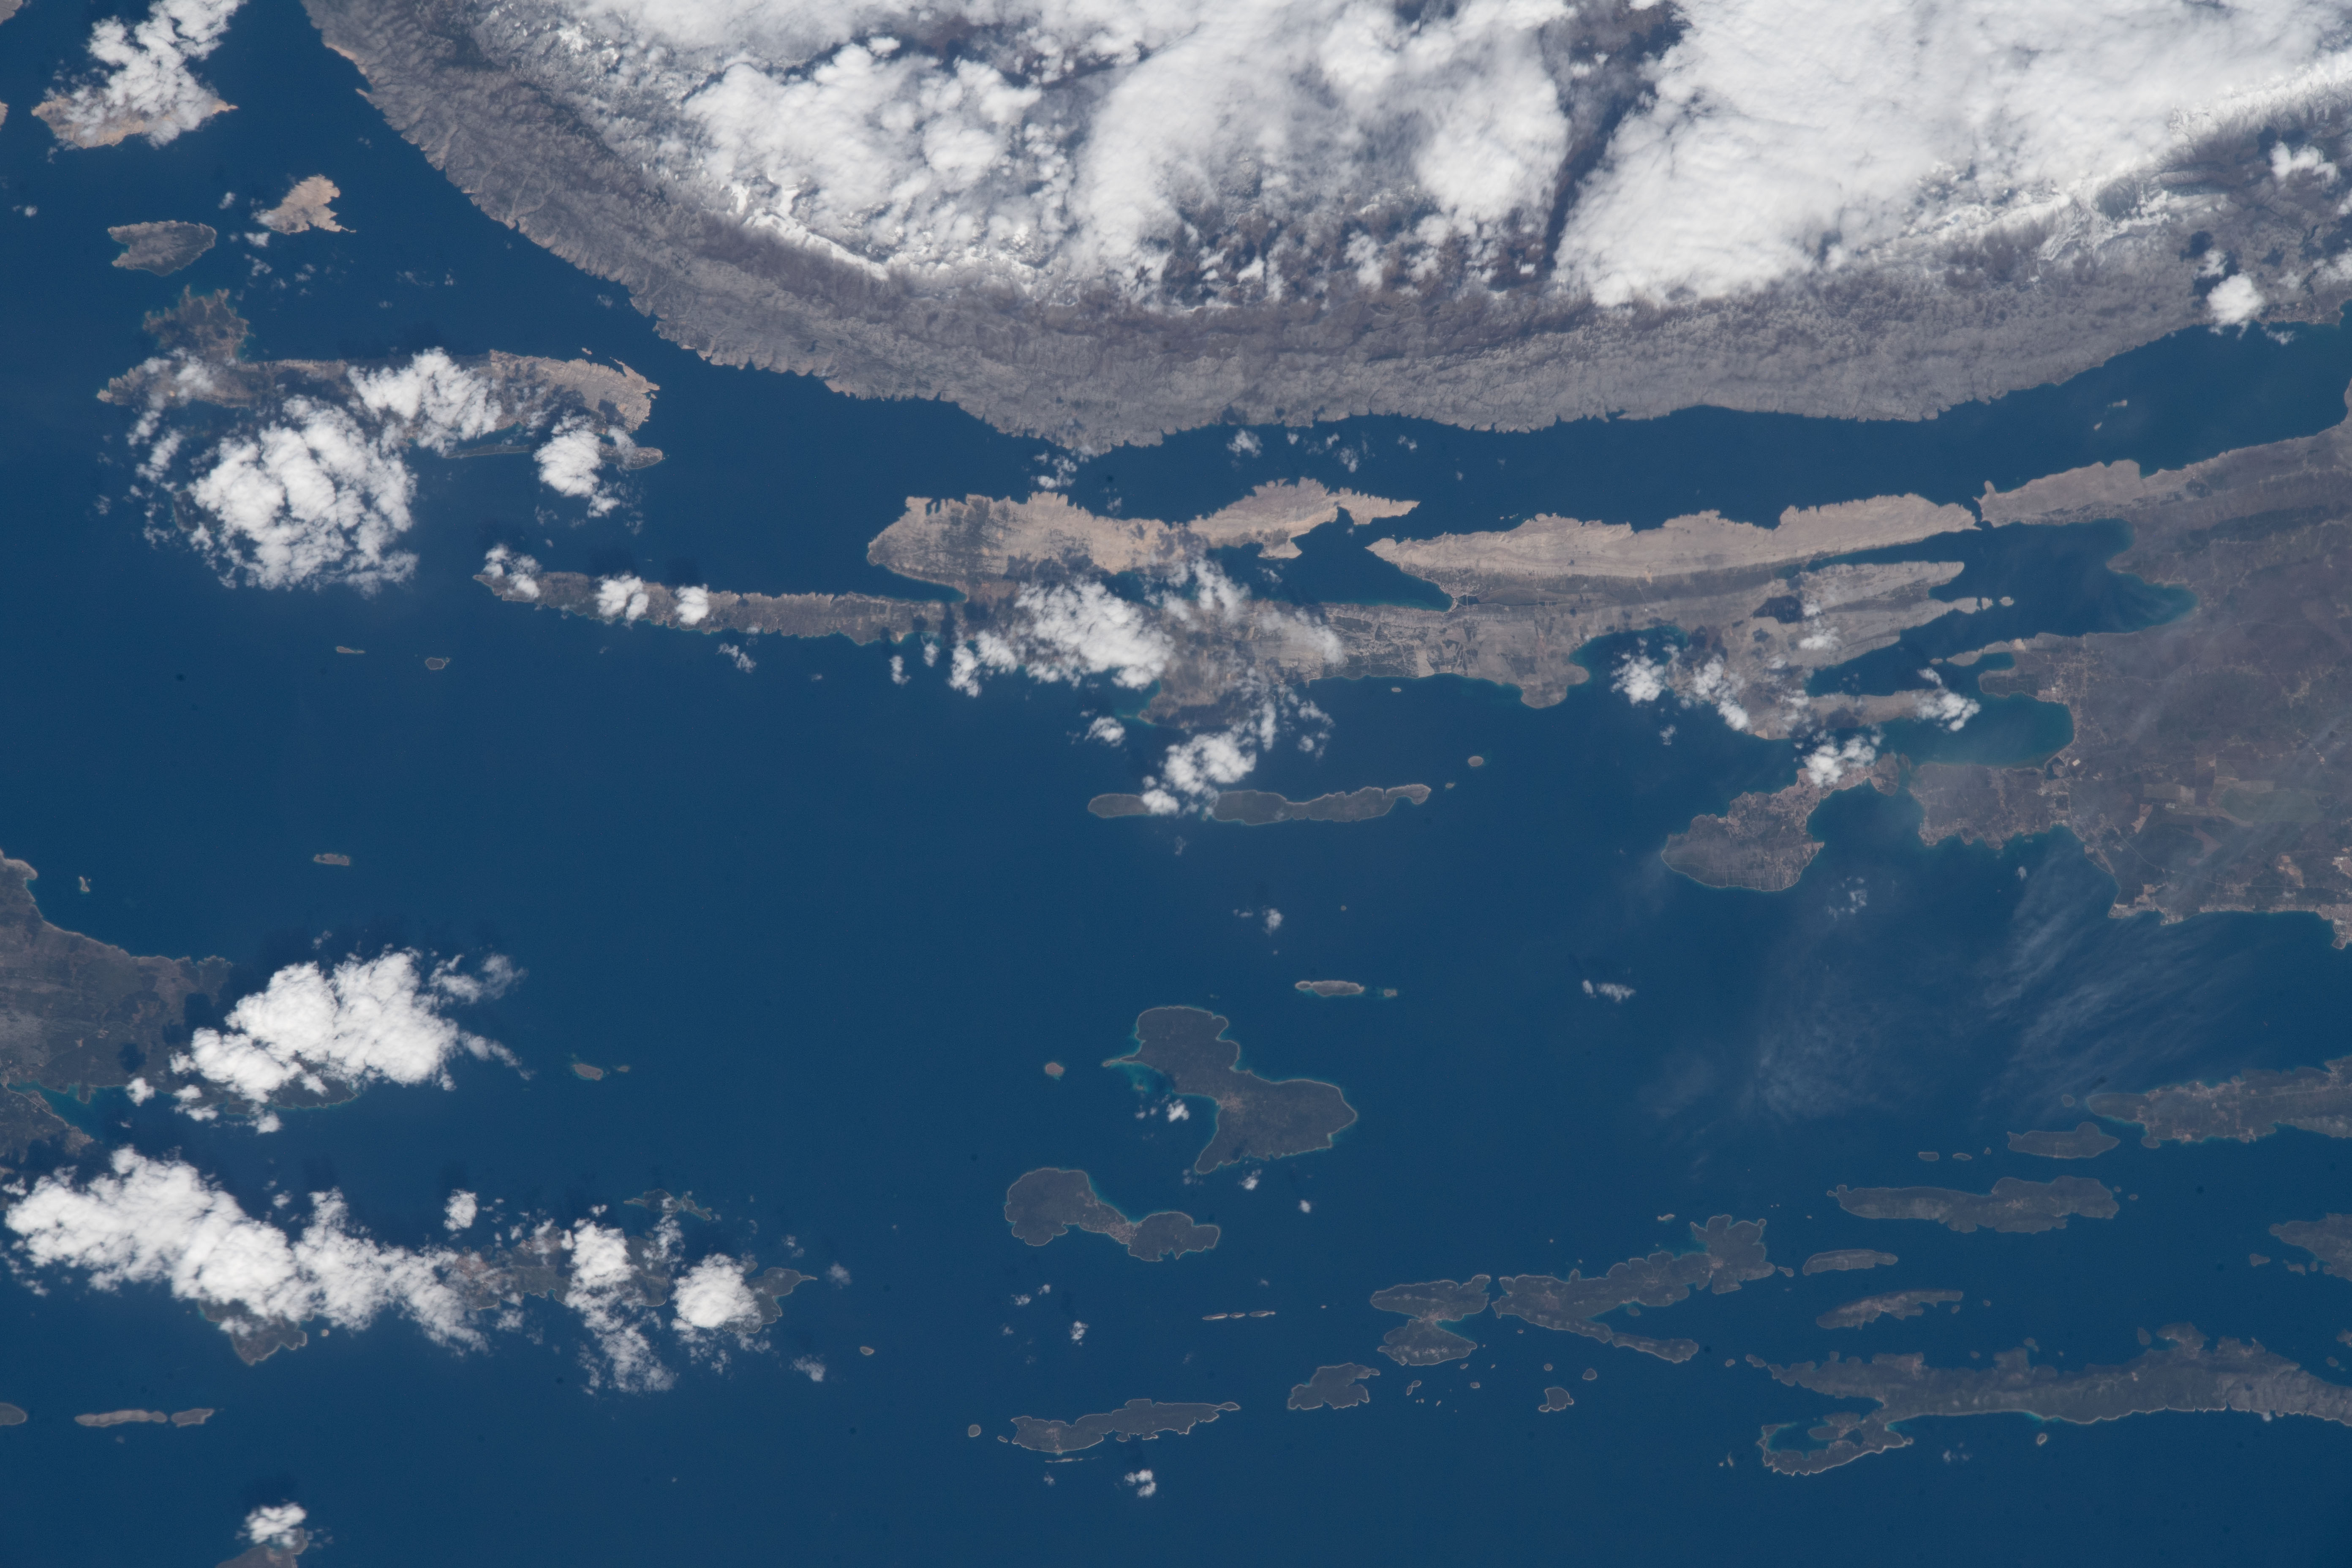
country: CROATIA
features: ZADAR ARCHIPELAGO ADRIATIC SEA,ZADAR ARCHIPELAGO,CROATIA
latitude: 44.5
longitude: 14.9
